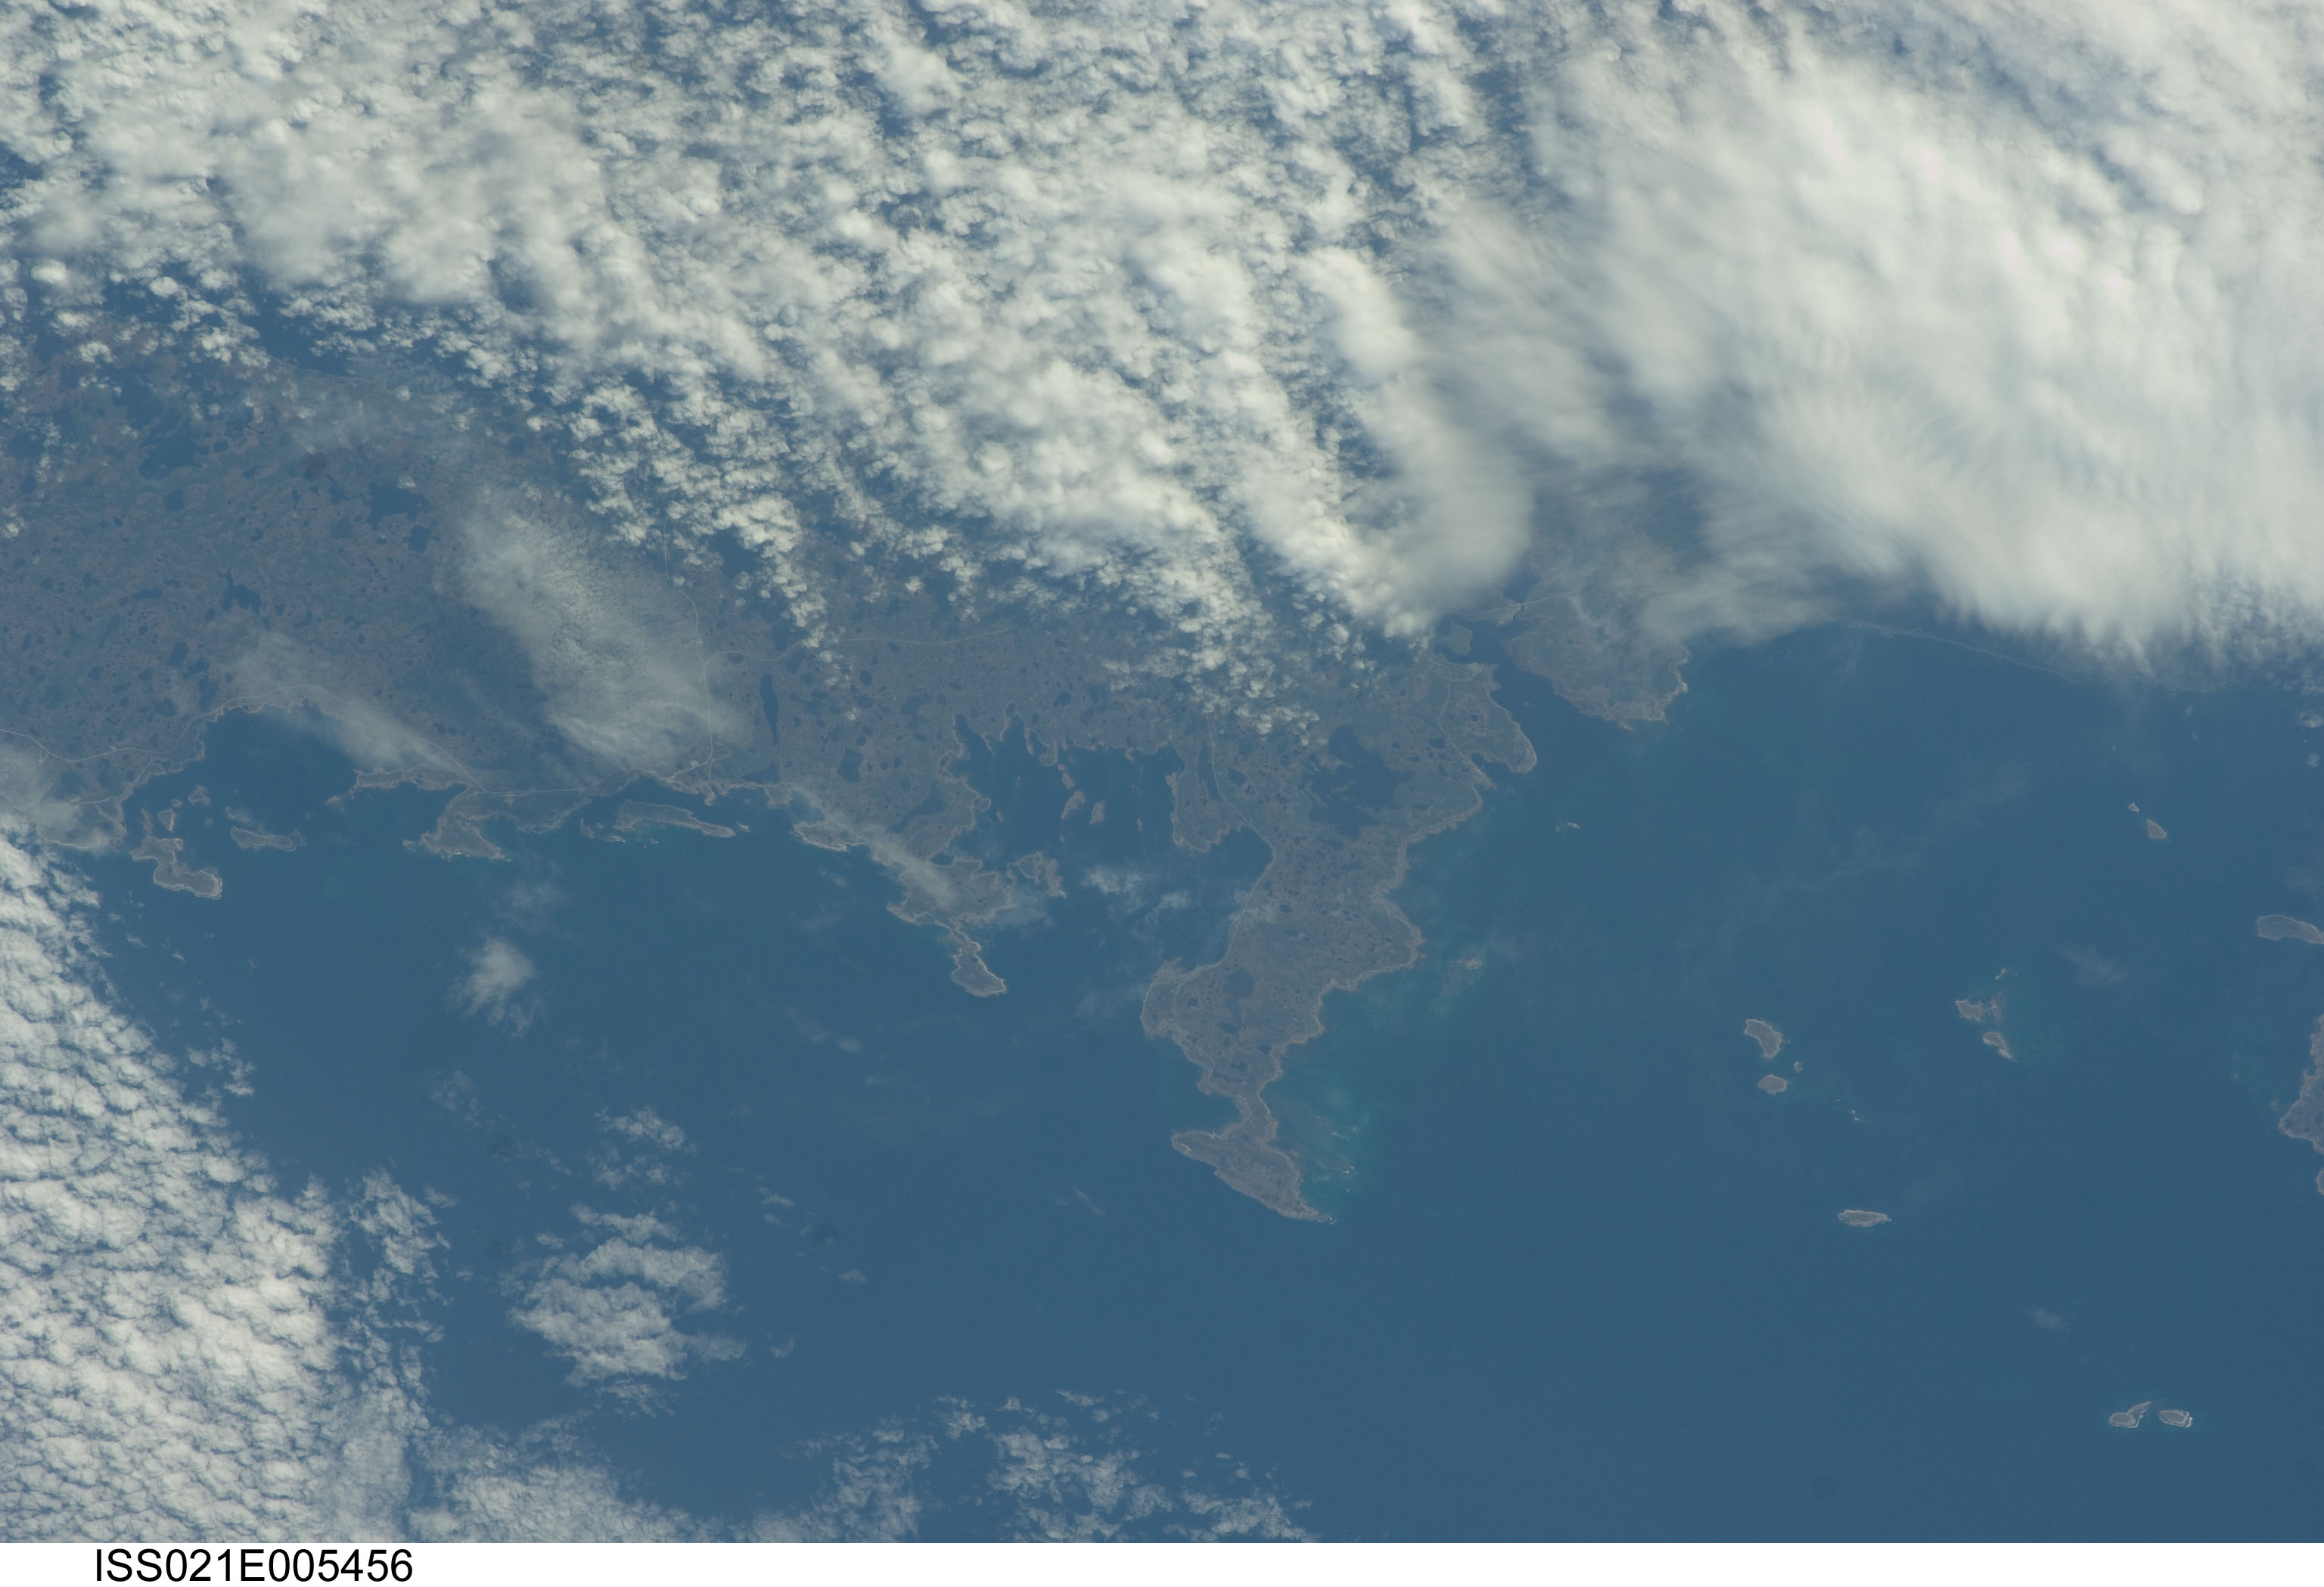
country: CANADA-N
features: ST. MARGARET B., NEW FEROLLE PEN., ST. JOHN BAY
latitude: 51.0
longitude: -56.9
